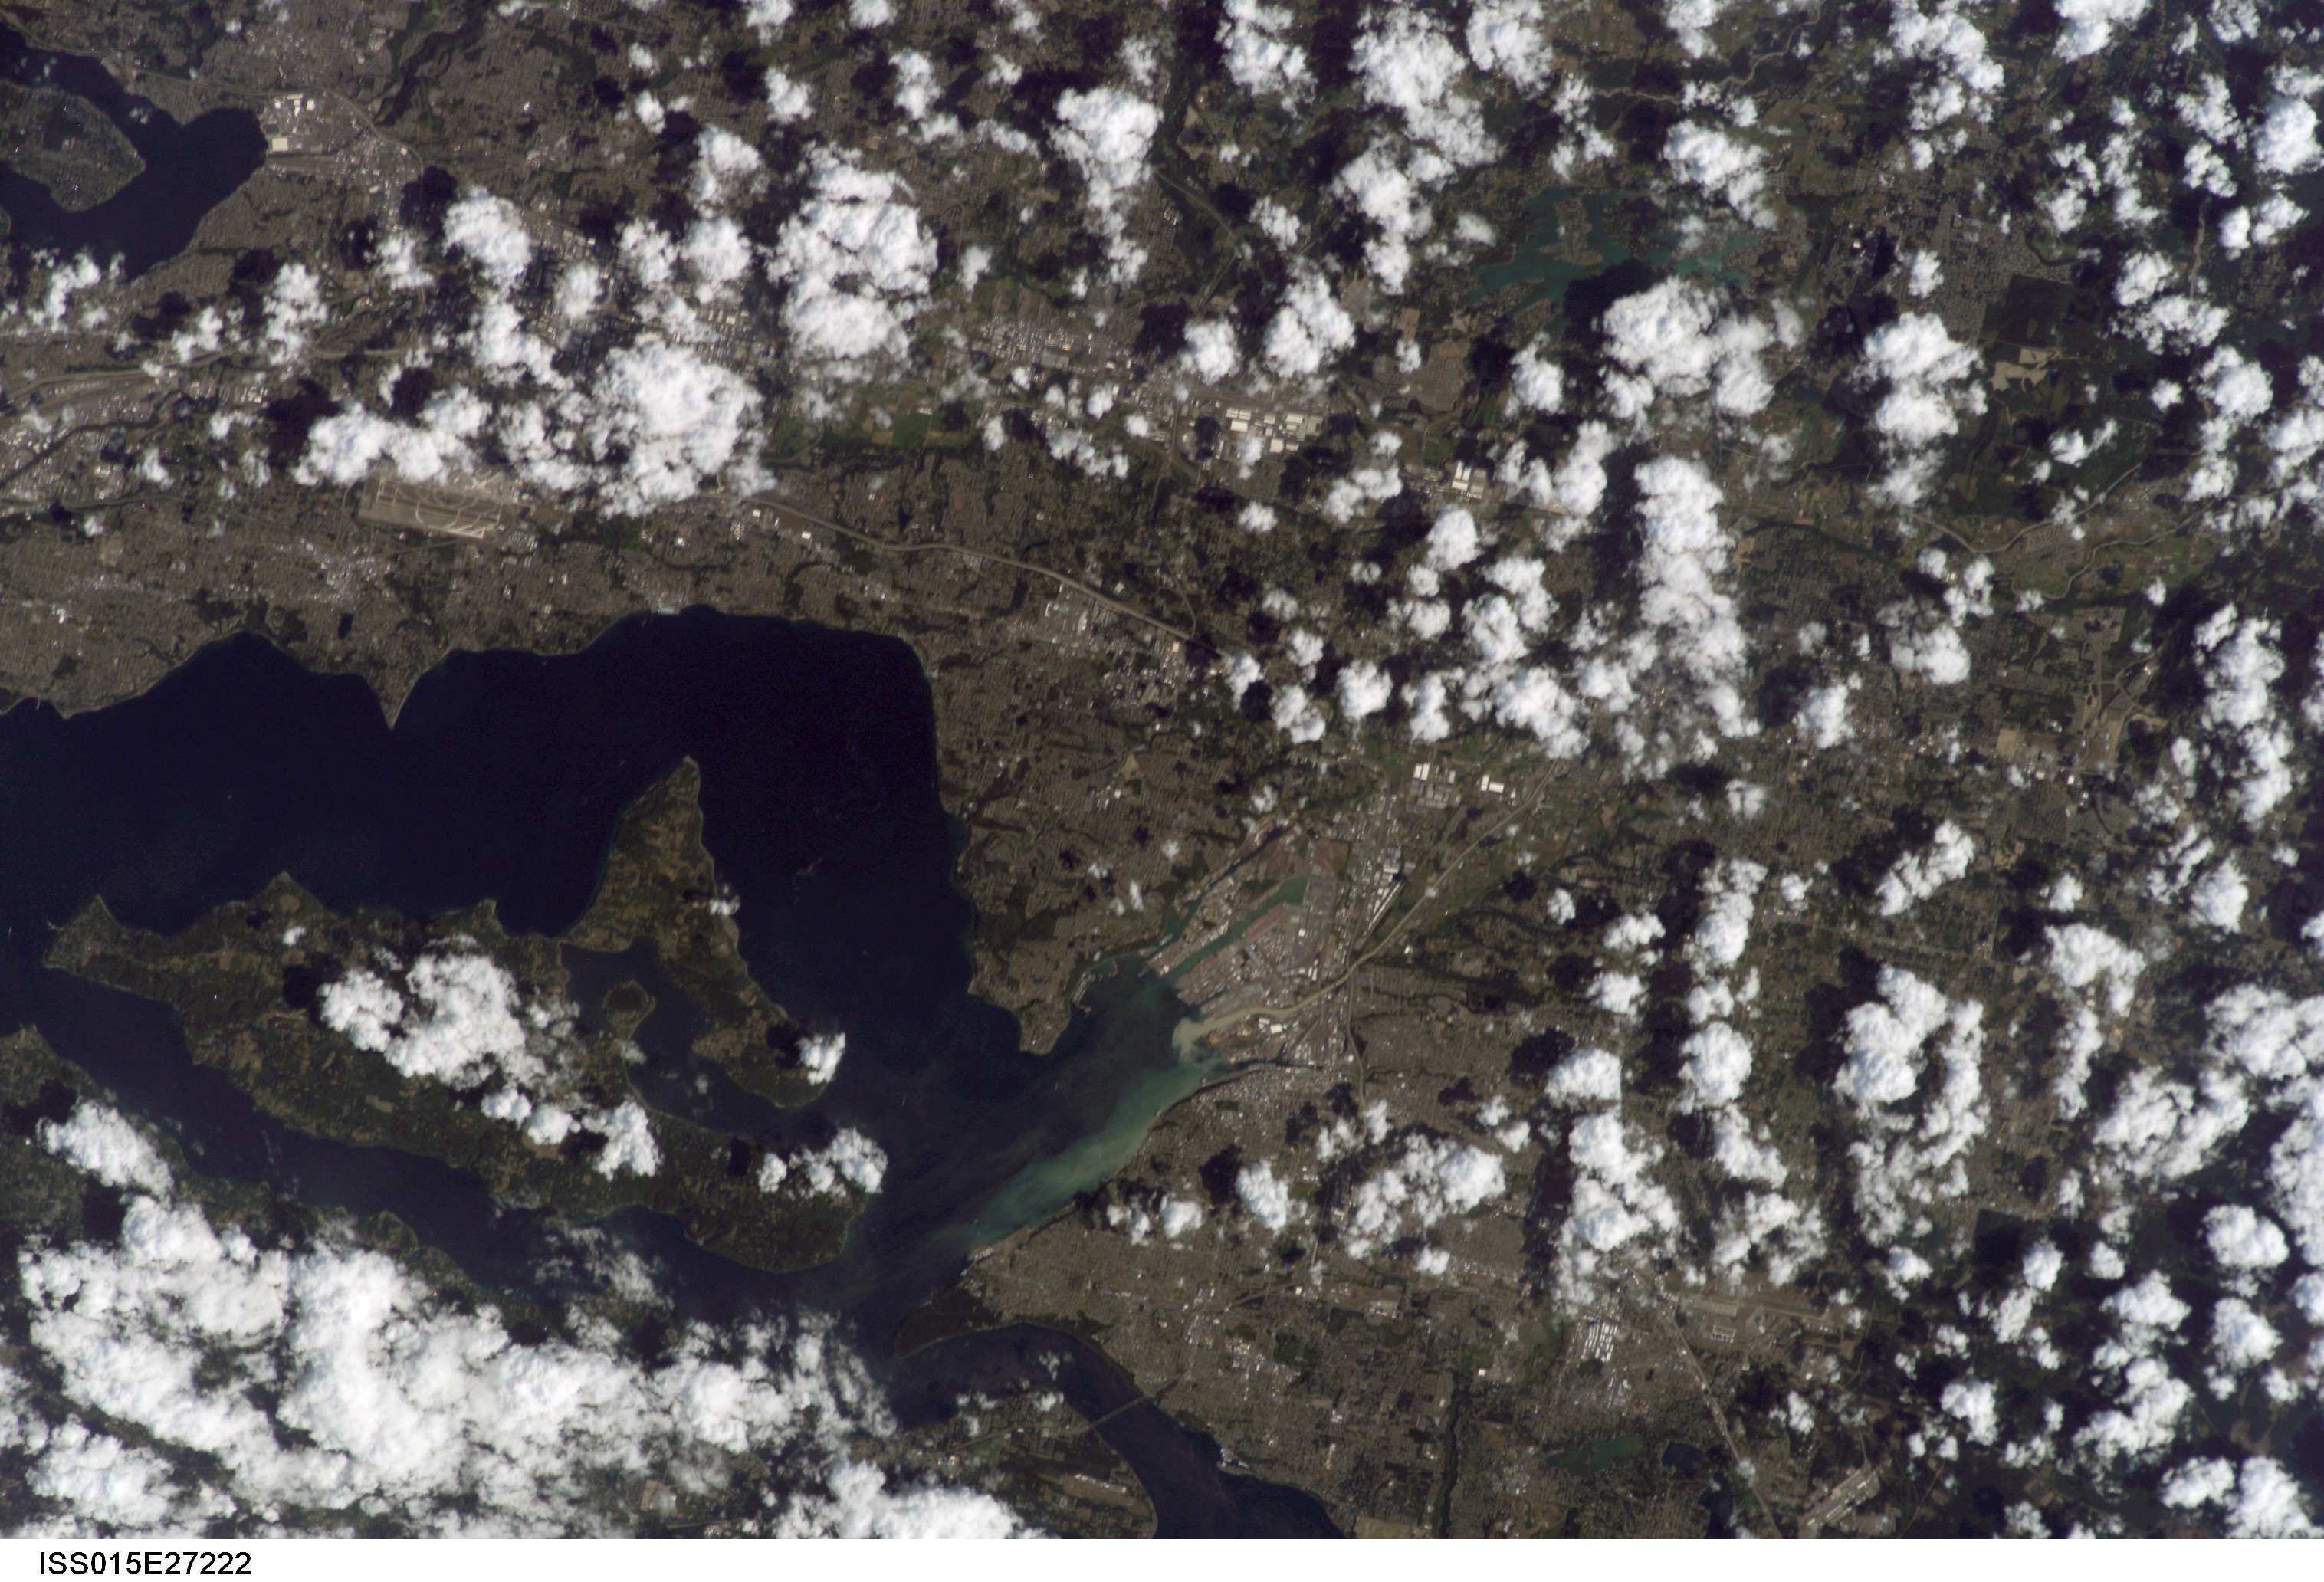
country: USA-WASHINGTON
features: TACOMA, VASHON I., PUYALLUP R.
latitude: 47.3
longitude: -122.4
